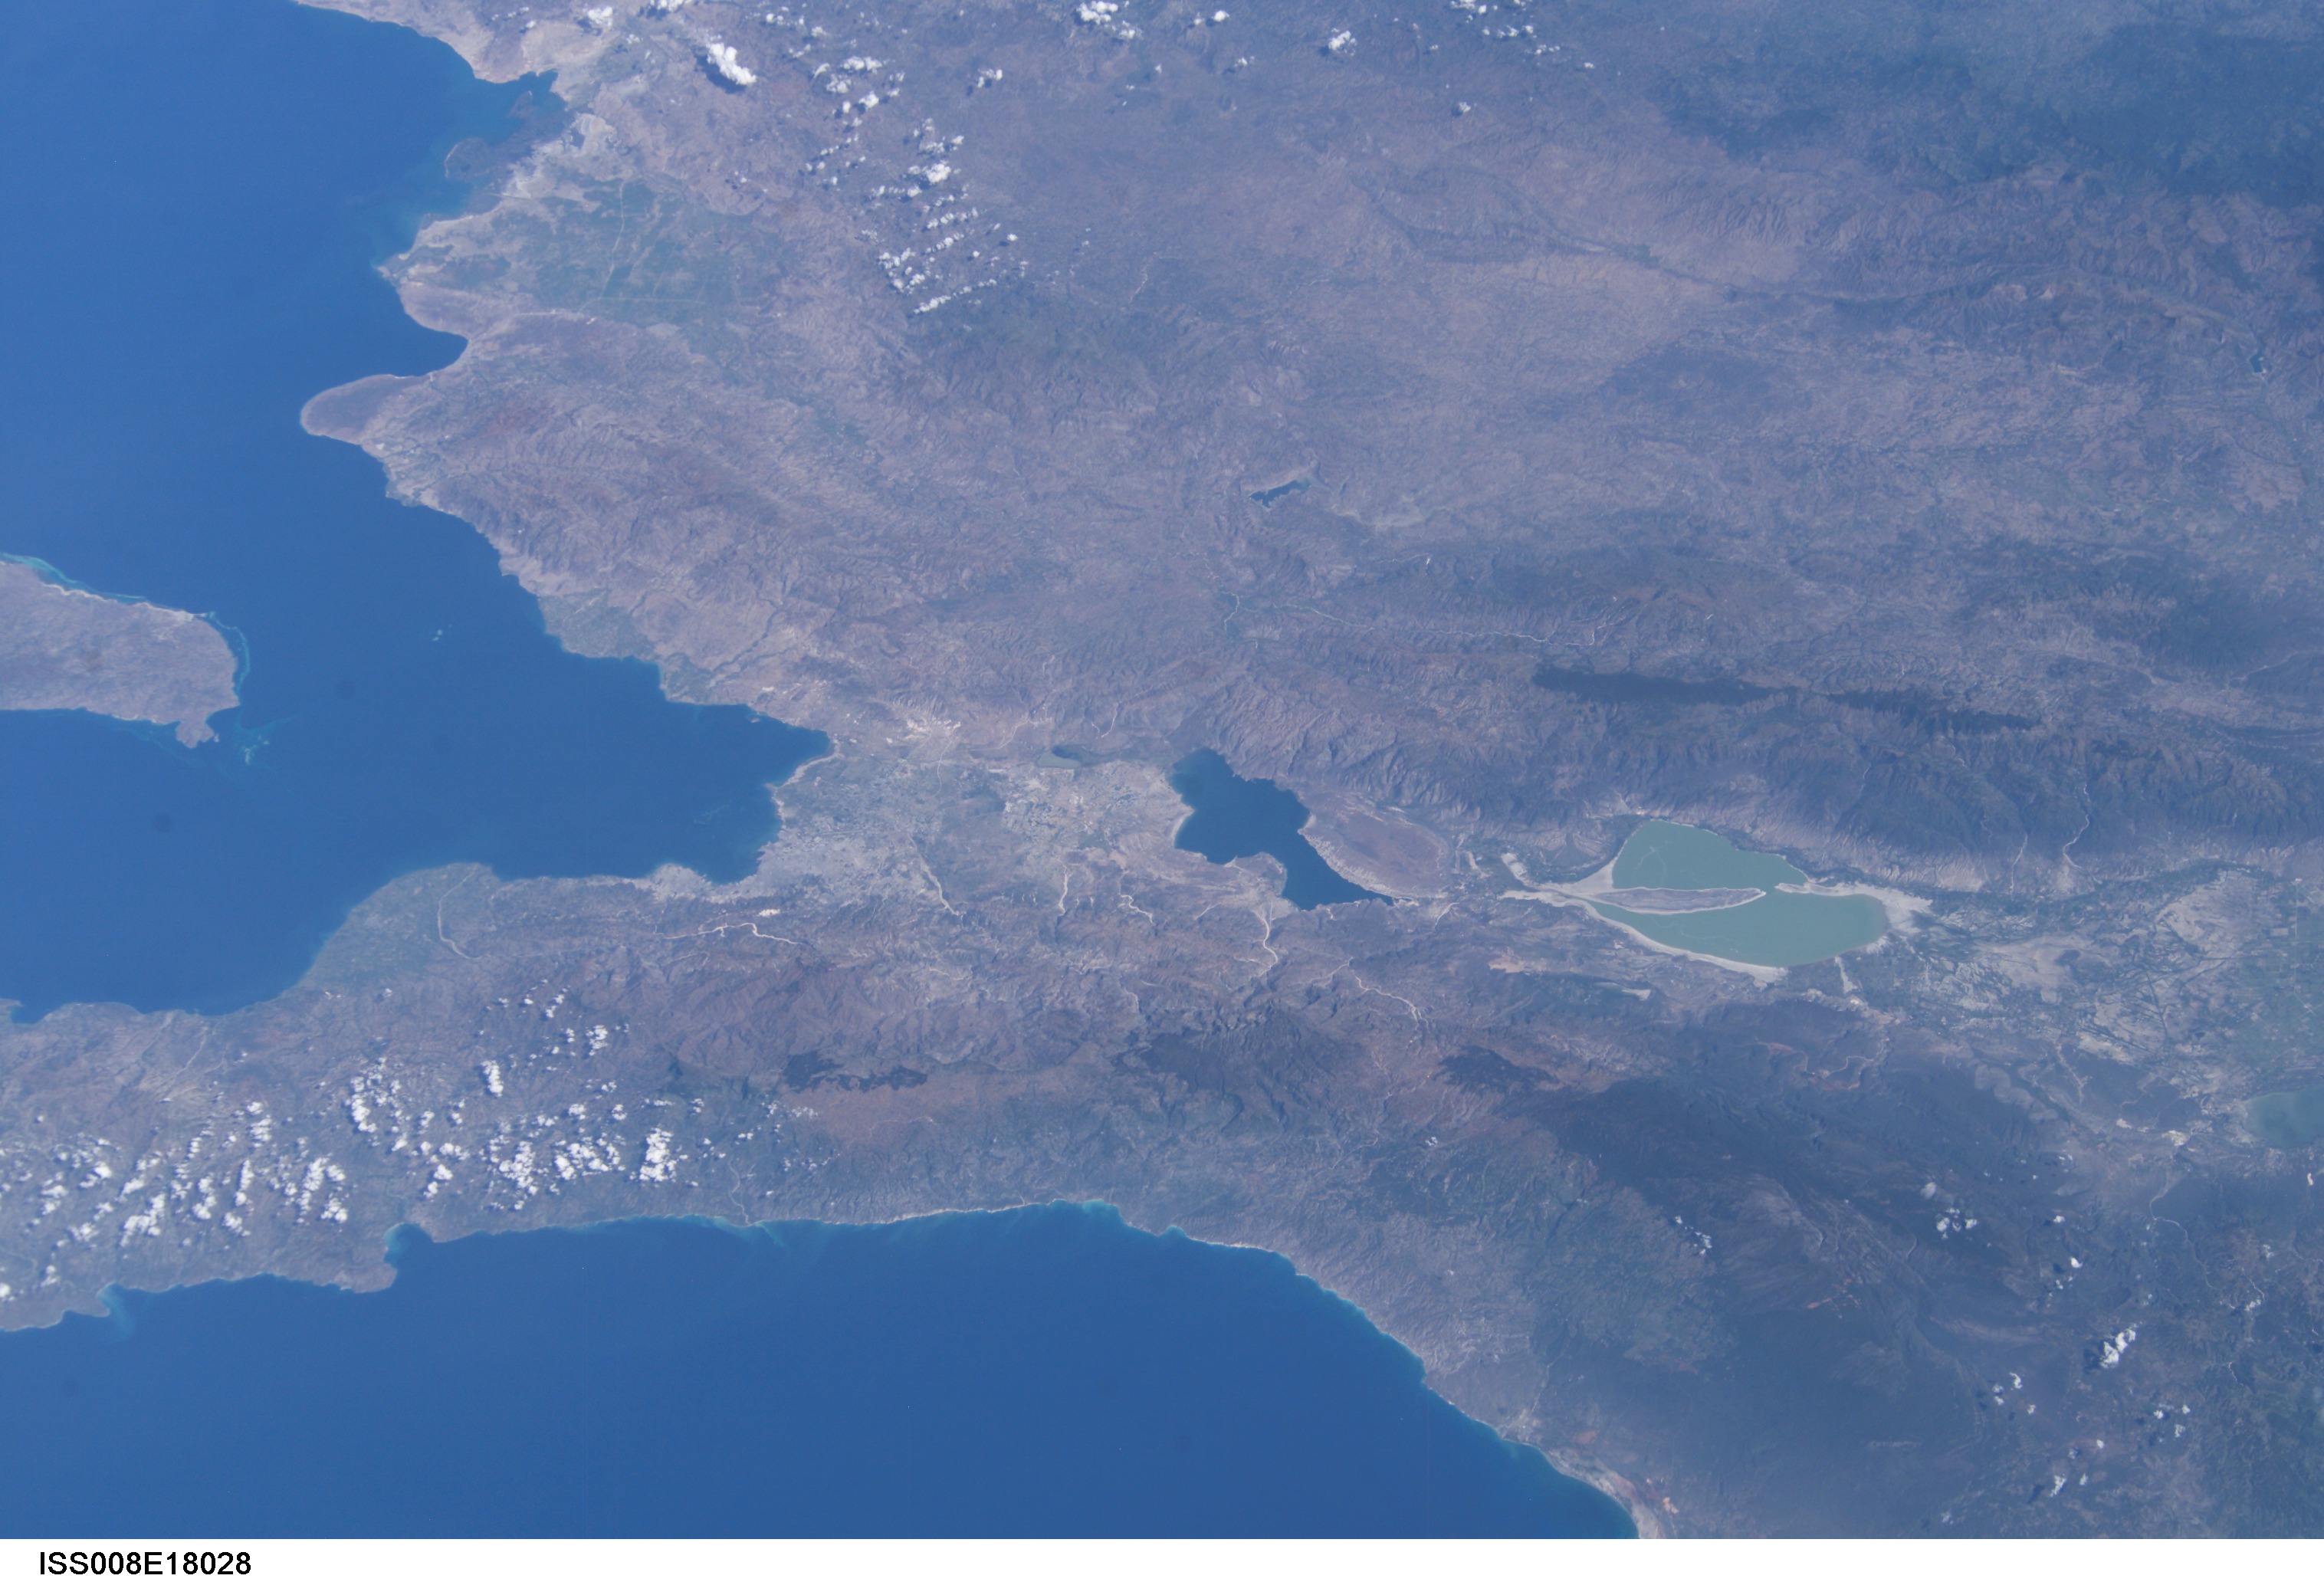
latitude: 18.7
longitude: -72.1
